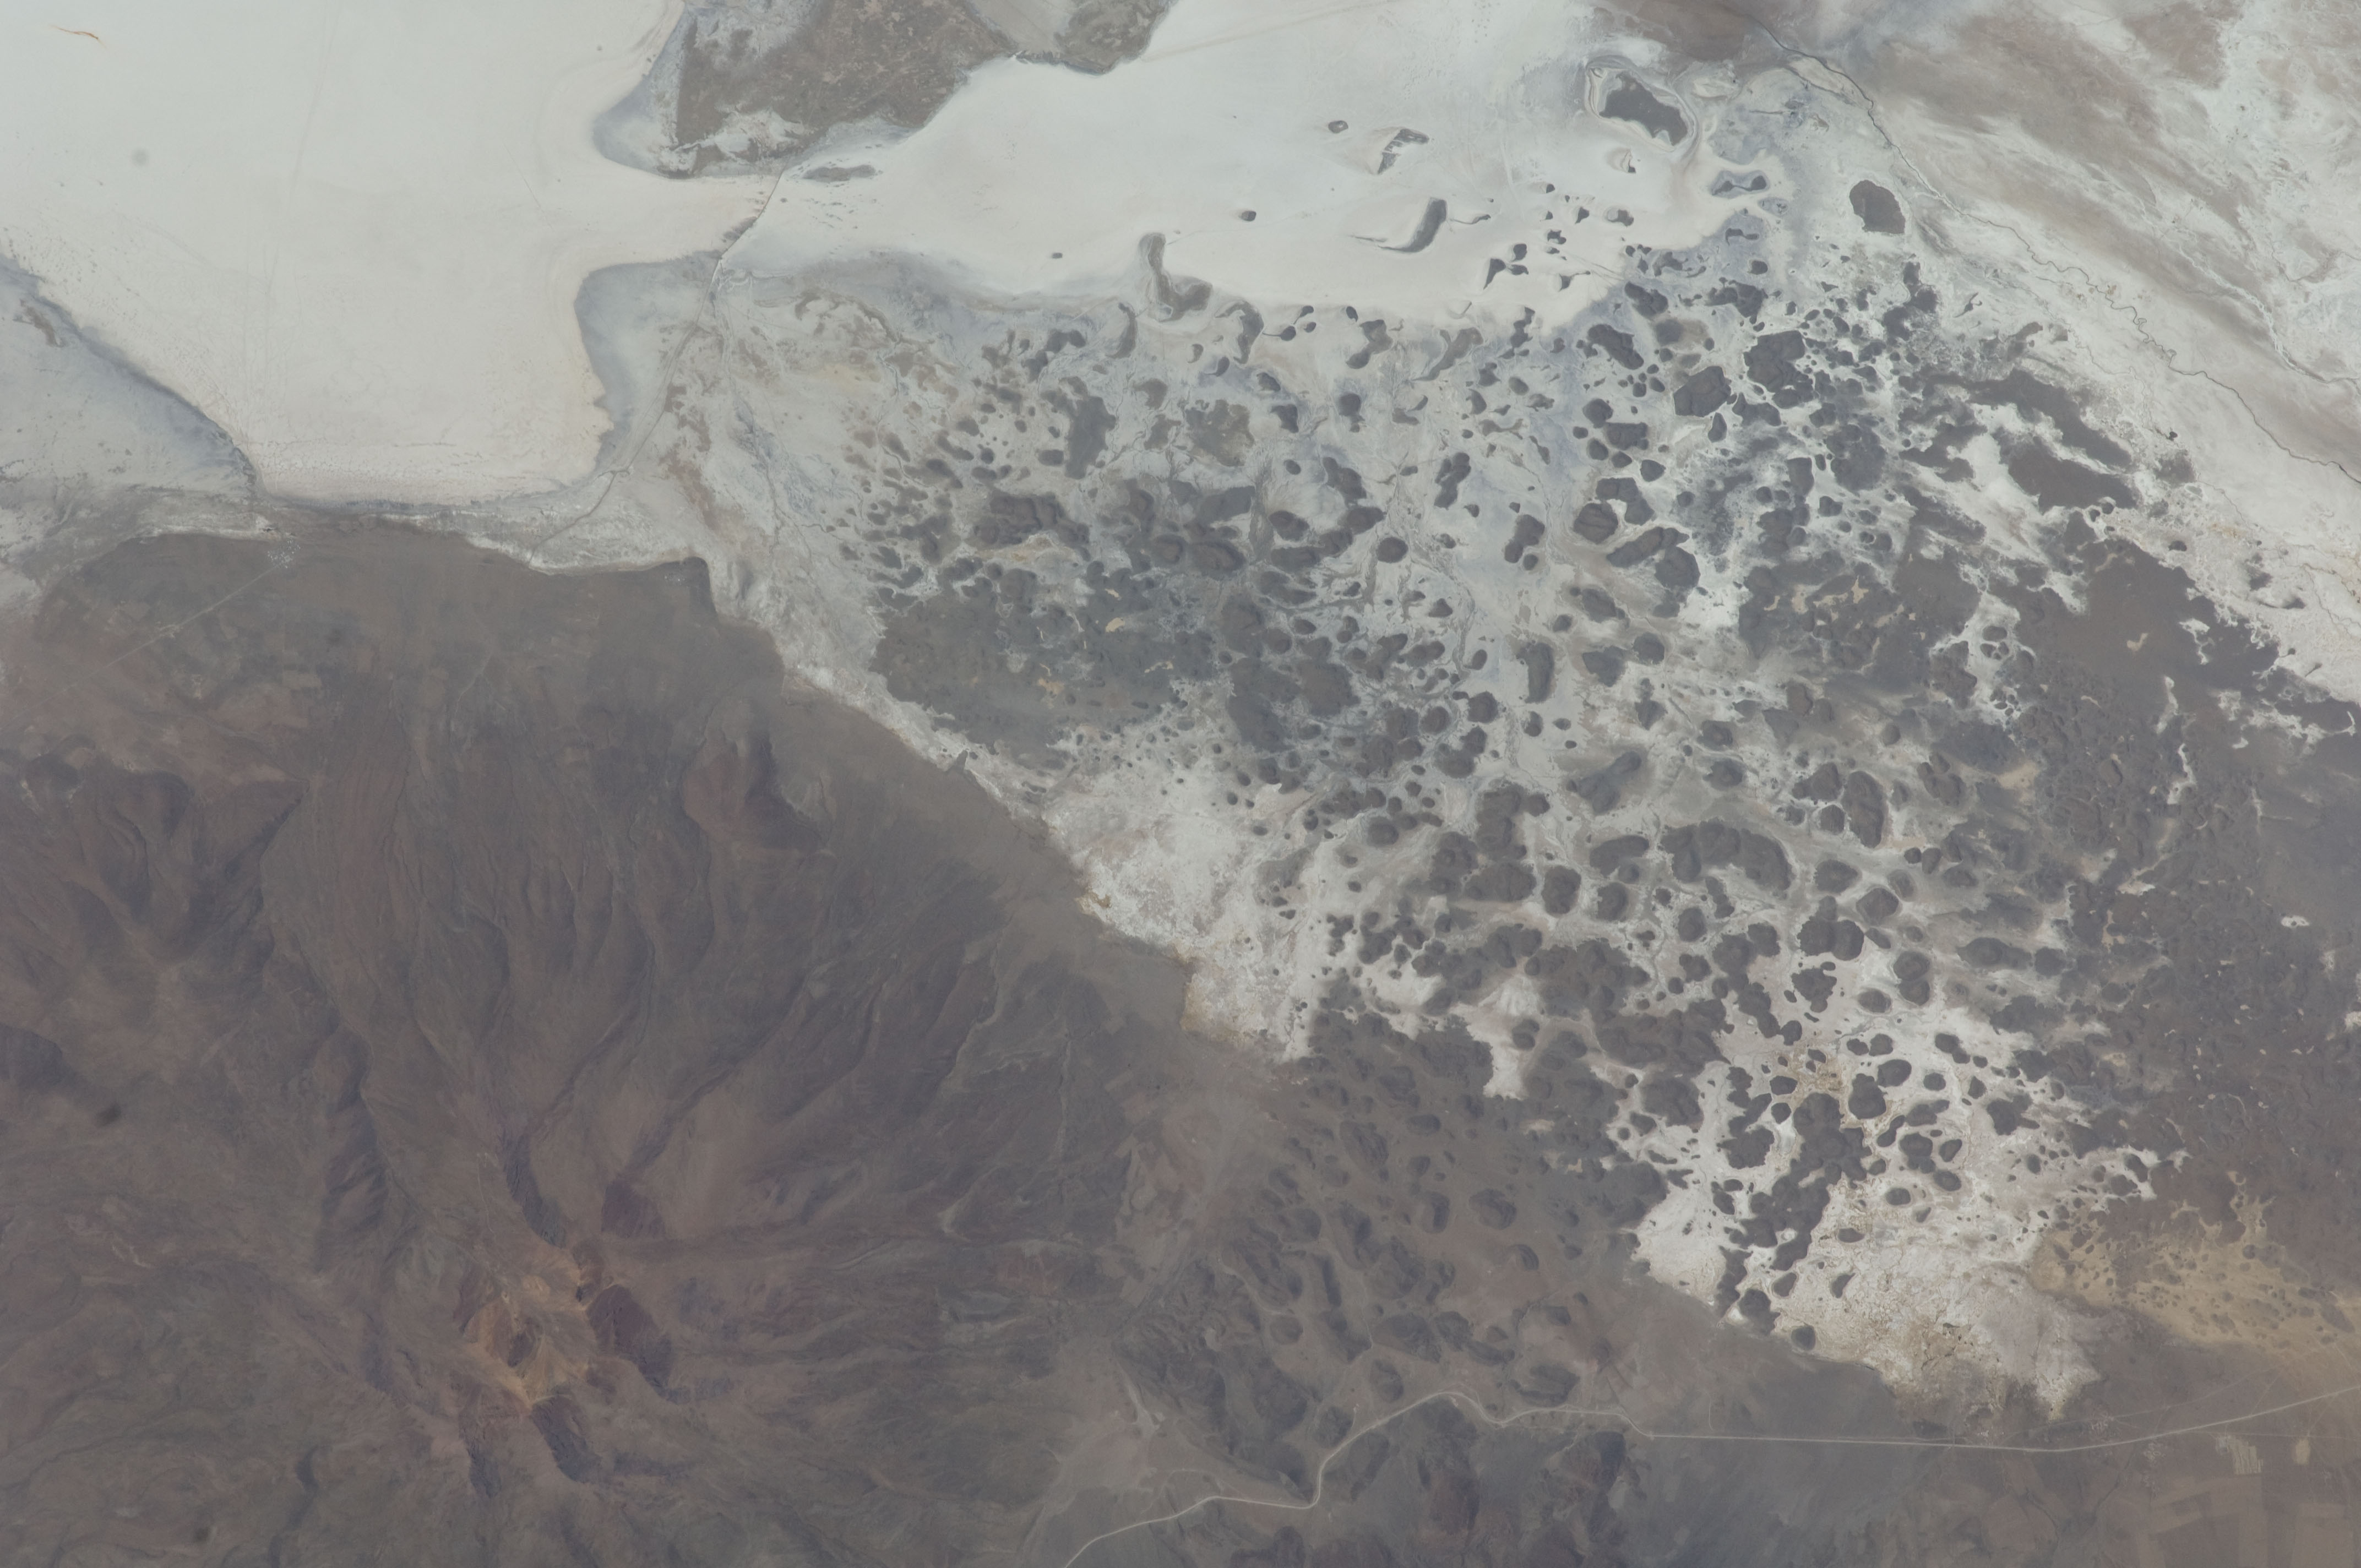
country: BOLIVIA
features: NW. SALAR DE COIPASA
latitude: -19.2
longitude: -68.4
